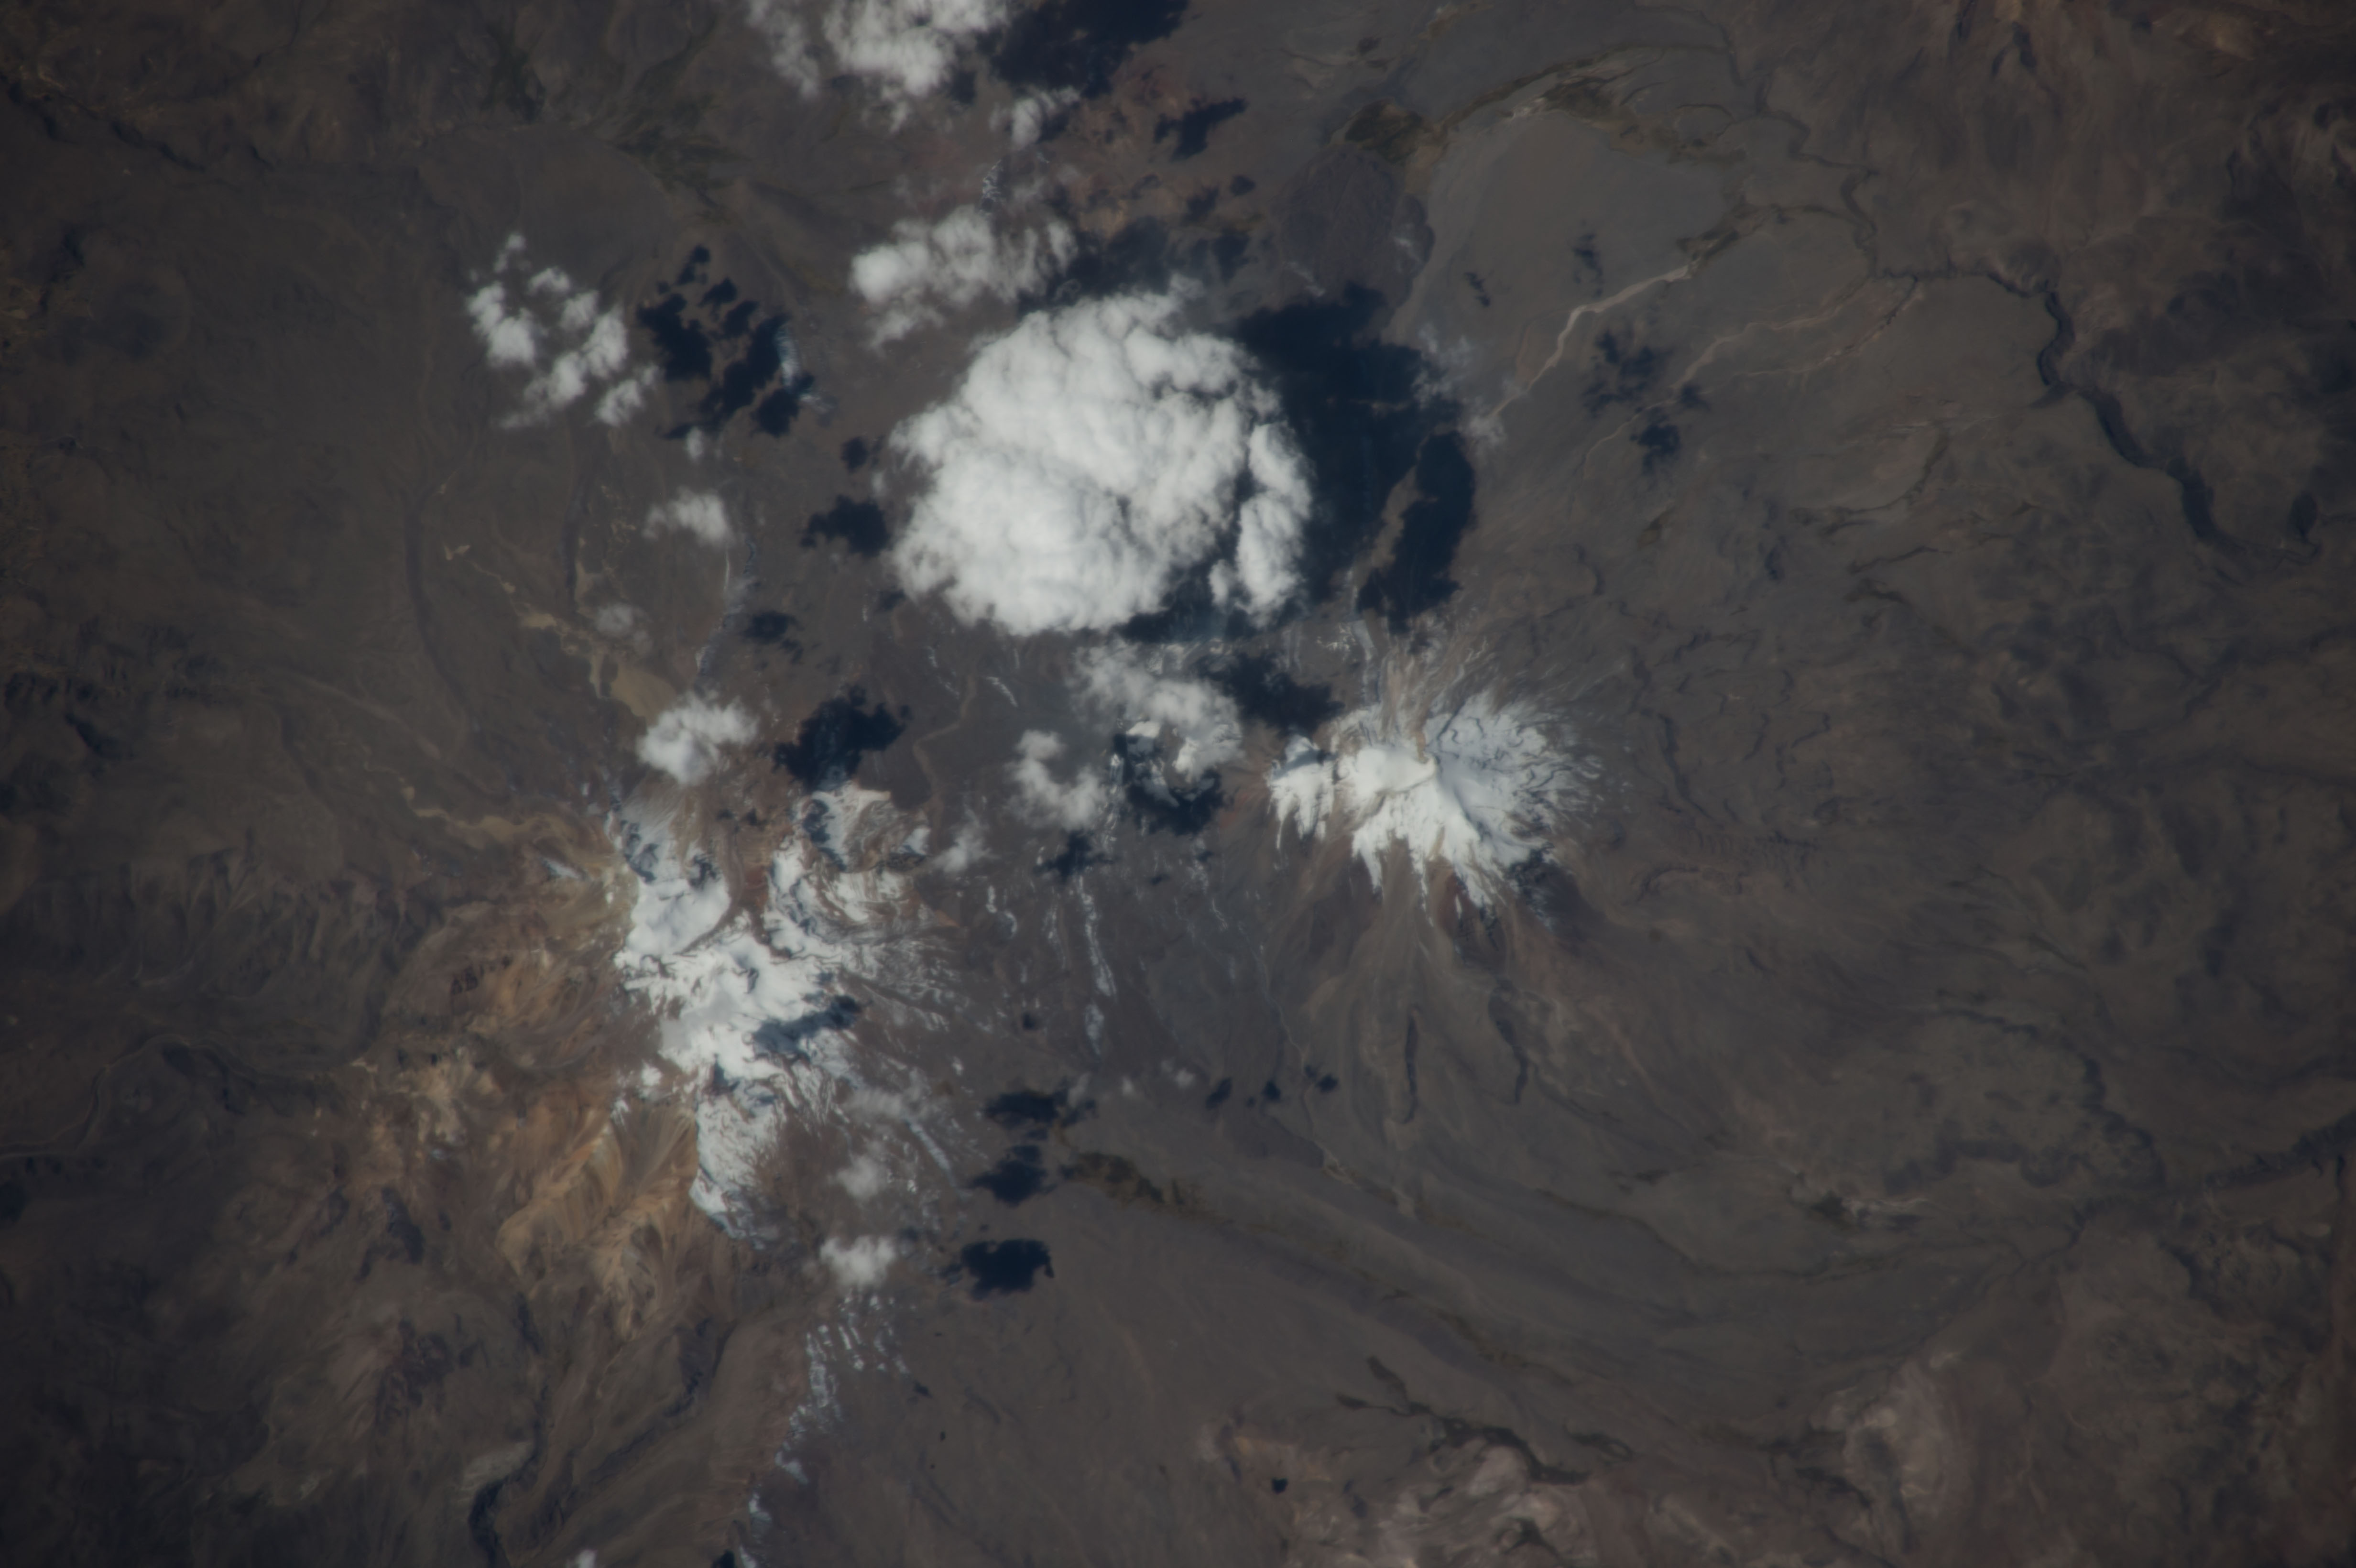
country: PERU
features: AMPATO PEAK, SABANCAYA PEAK, GLACIERS, MACALLA, TARUCANE, HORNILLO
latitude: -15.8
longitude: -71.9
